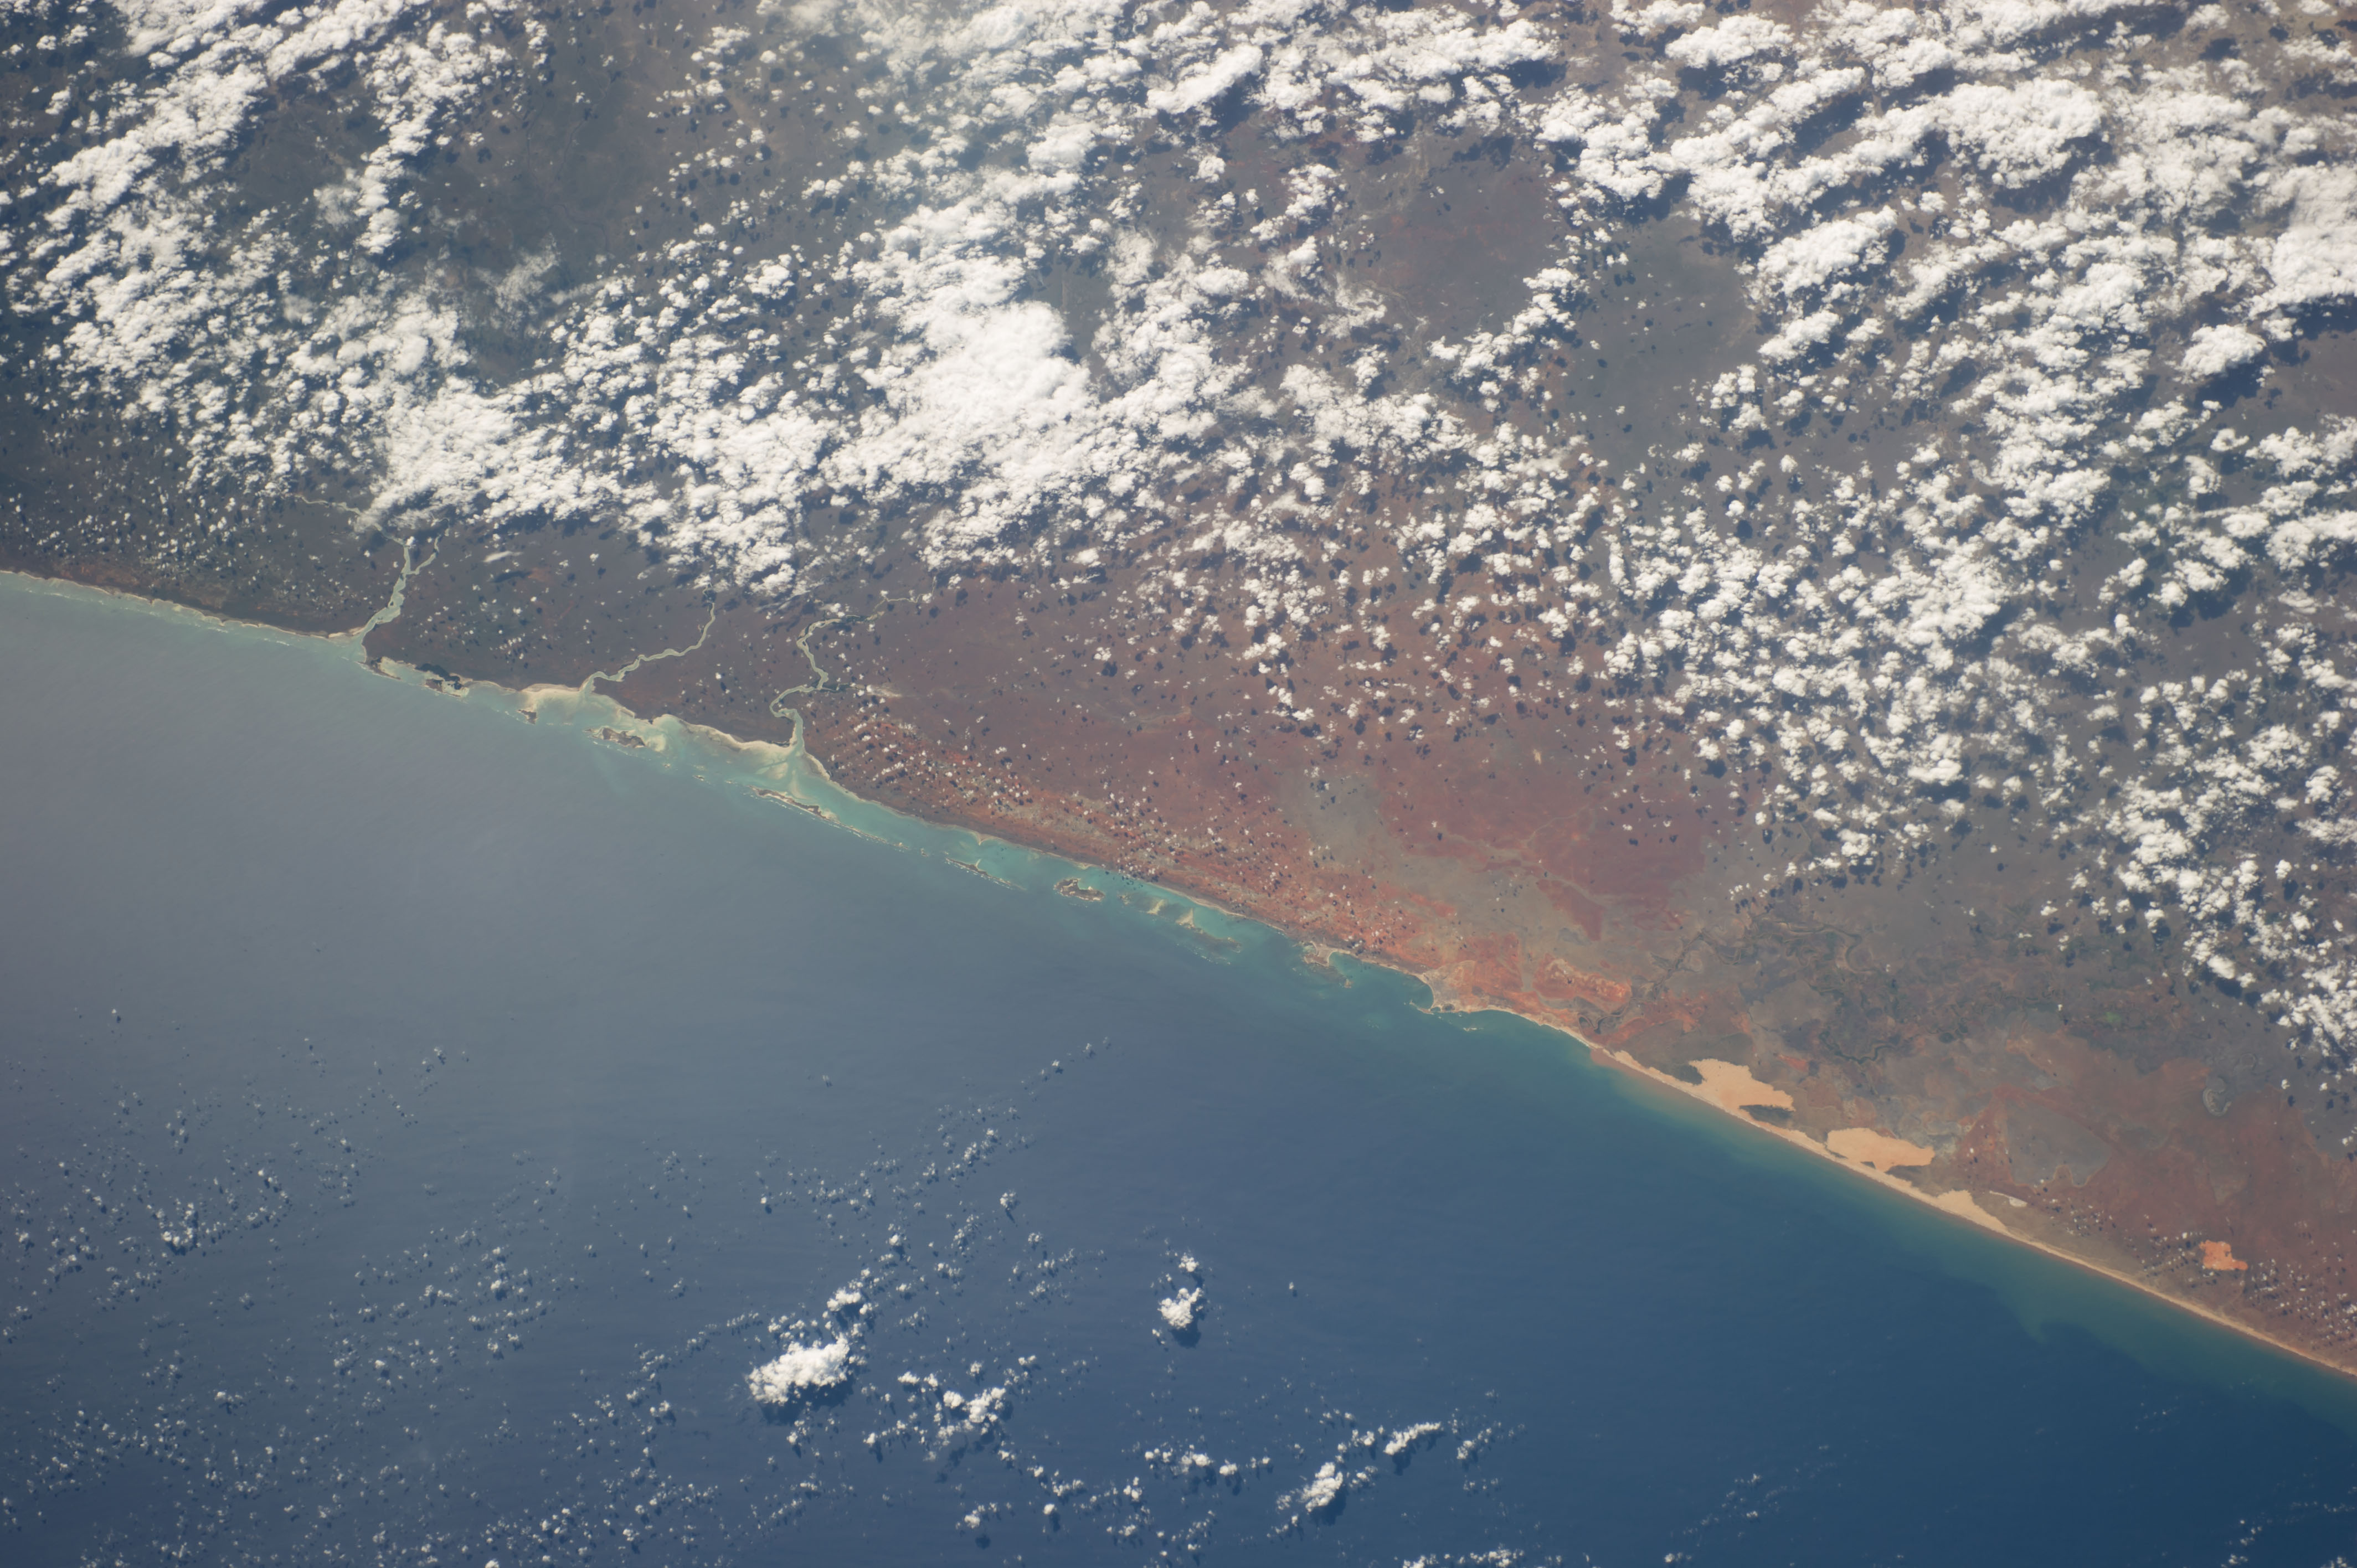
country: SOMALIA
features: WEBI JUBBA R., INDIAN O., KISMAYO
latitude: -0.5
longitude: 42.5
